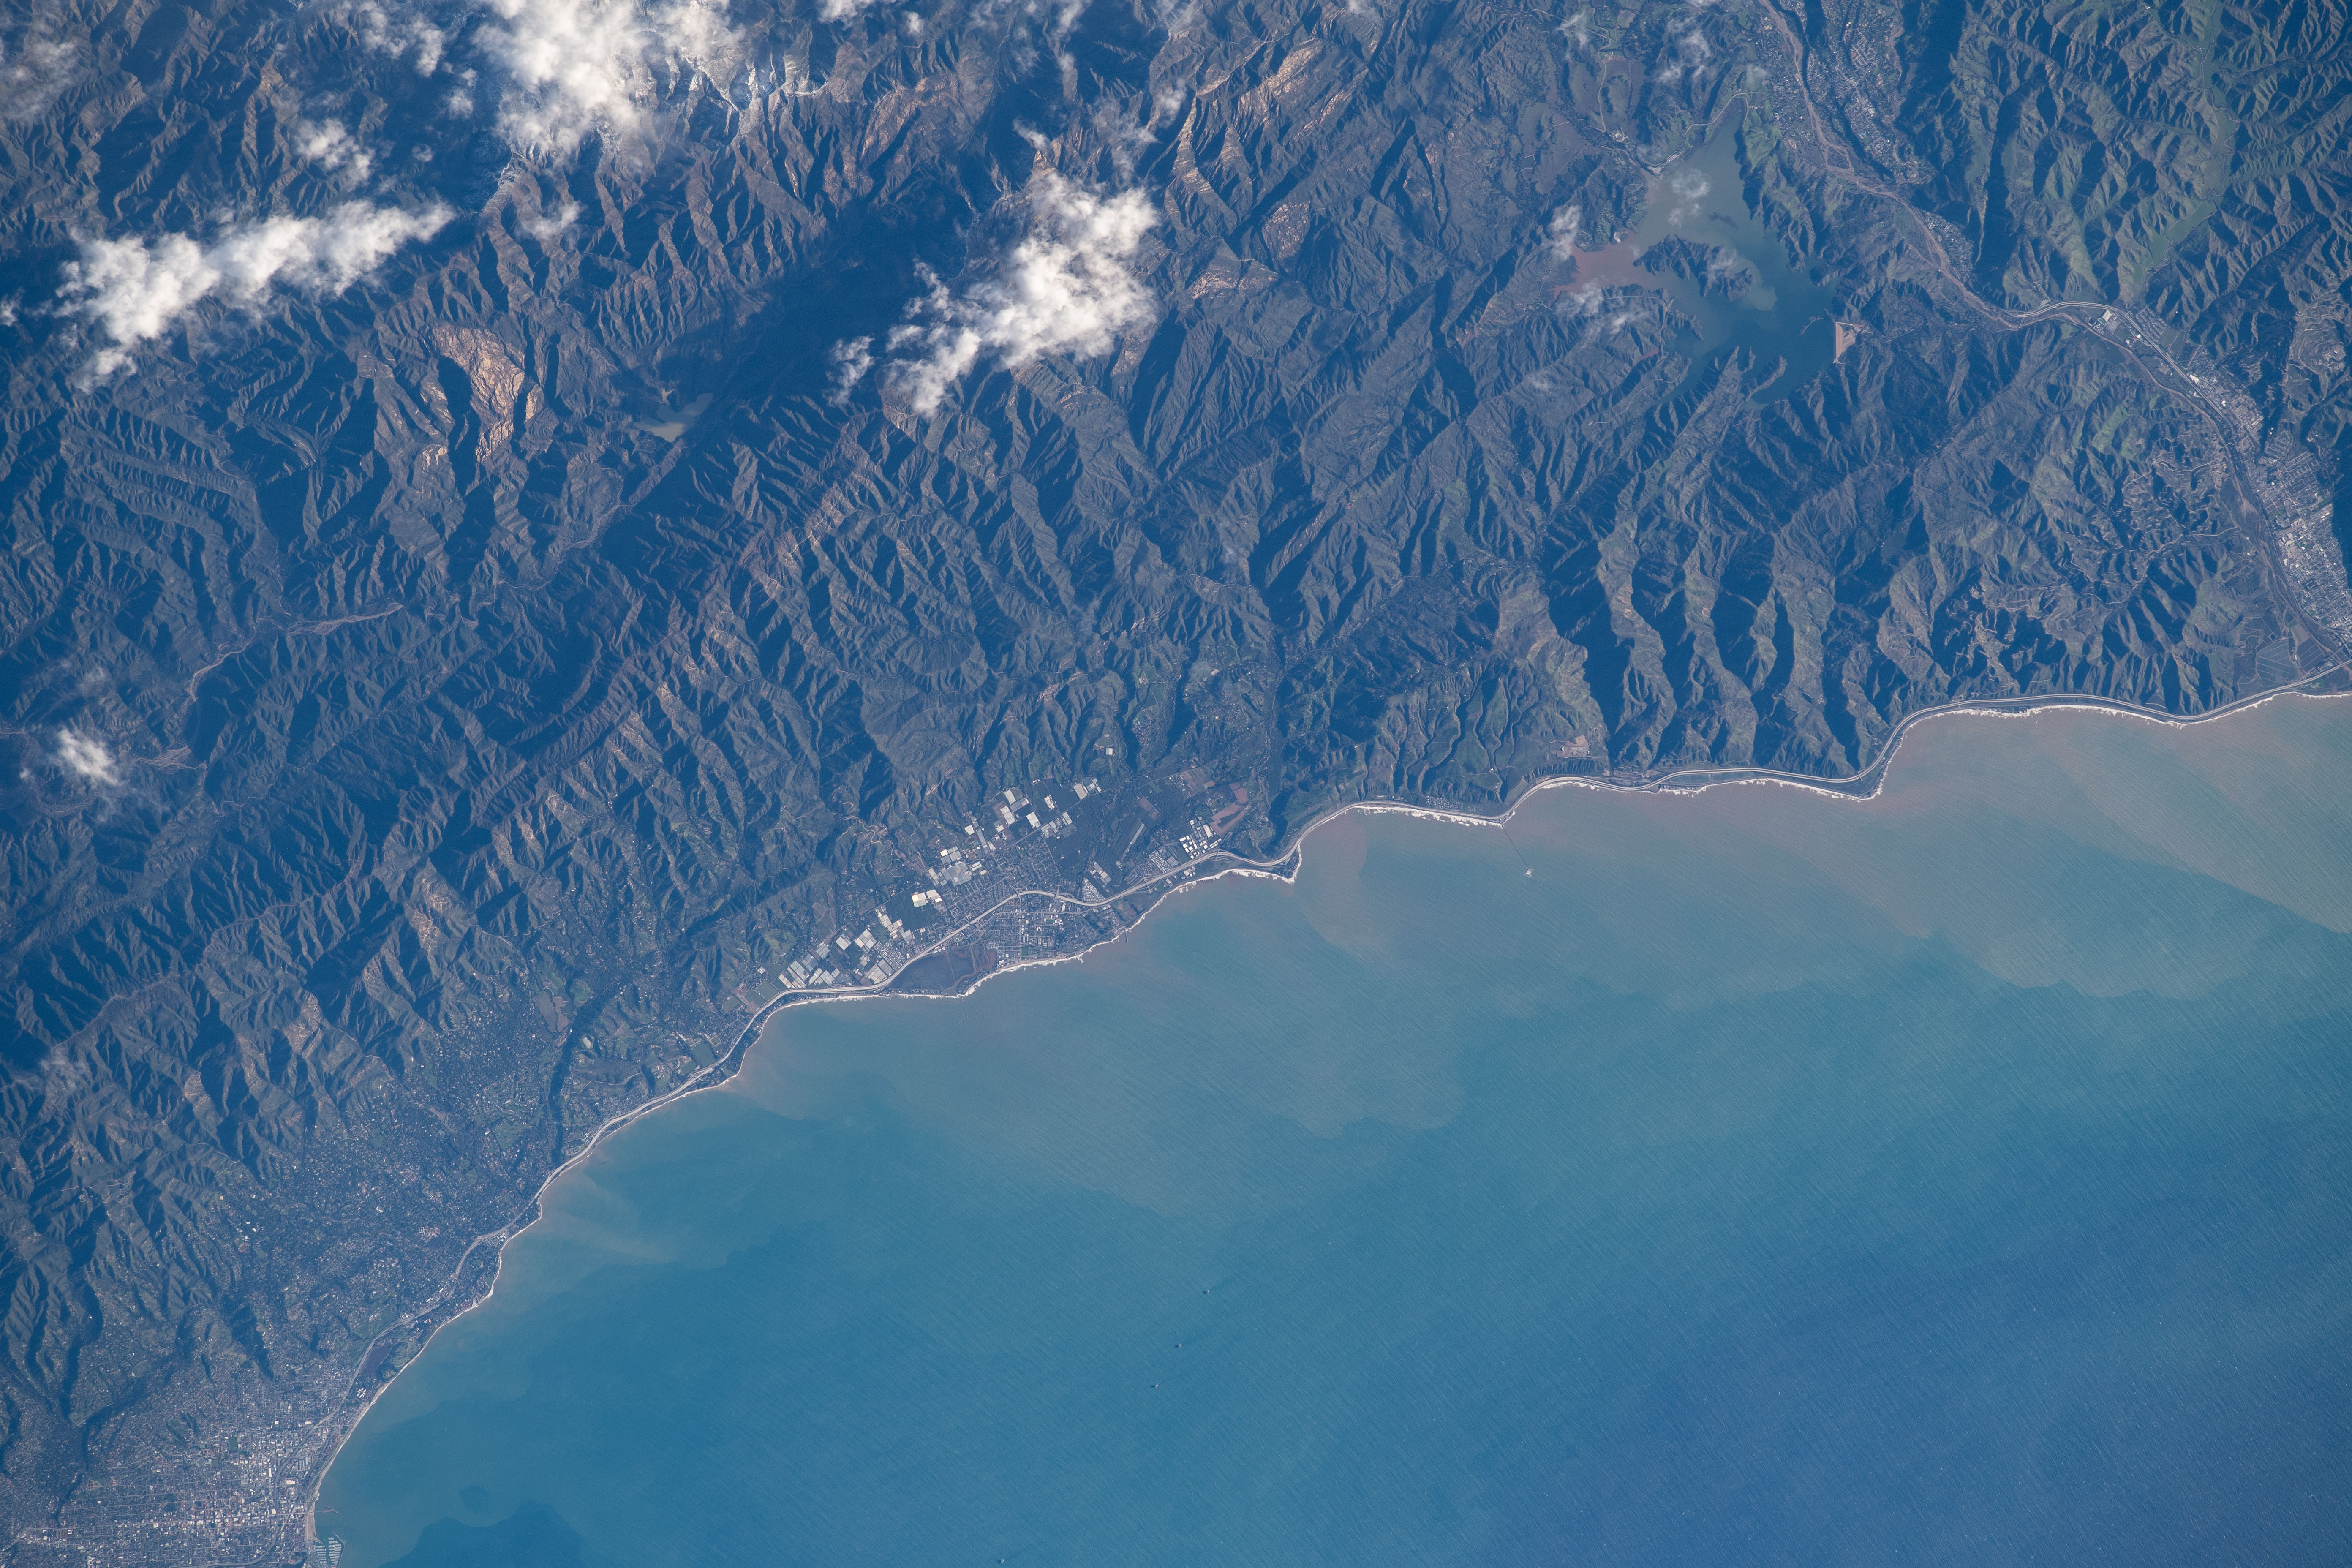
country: USA-CALIFORNIA
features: FLOODING, SANTA BARBARA, NORTH PACIFIC OCEAN, COAST, PLUME, SANTA YNEZ MOUNTAINS, CARPINTERIA
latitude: 34.4
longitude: -119.5
